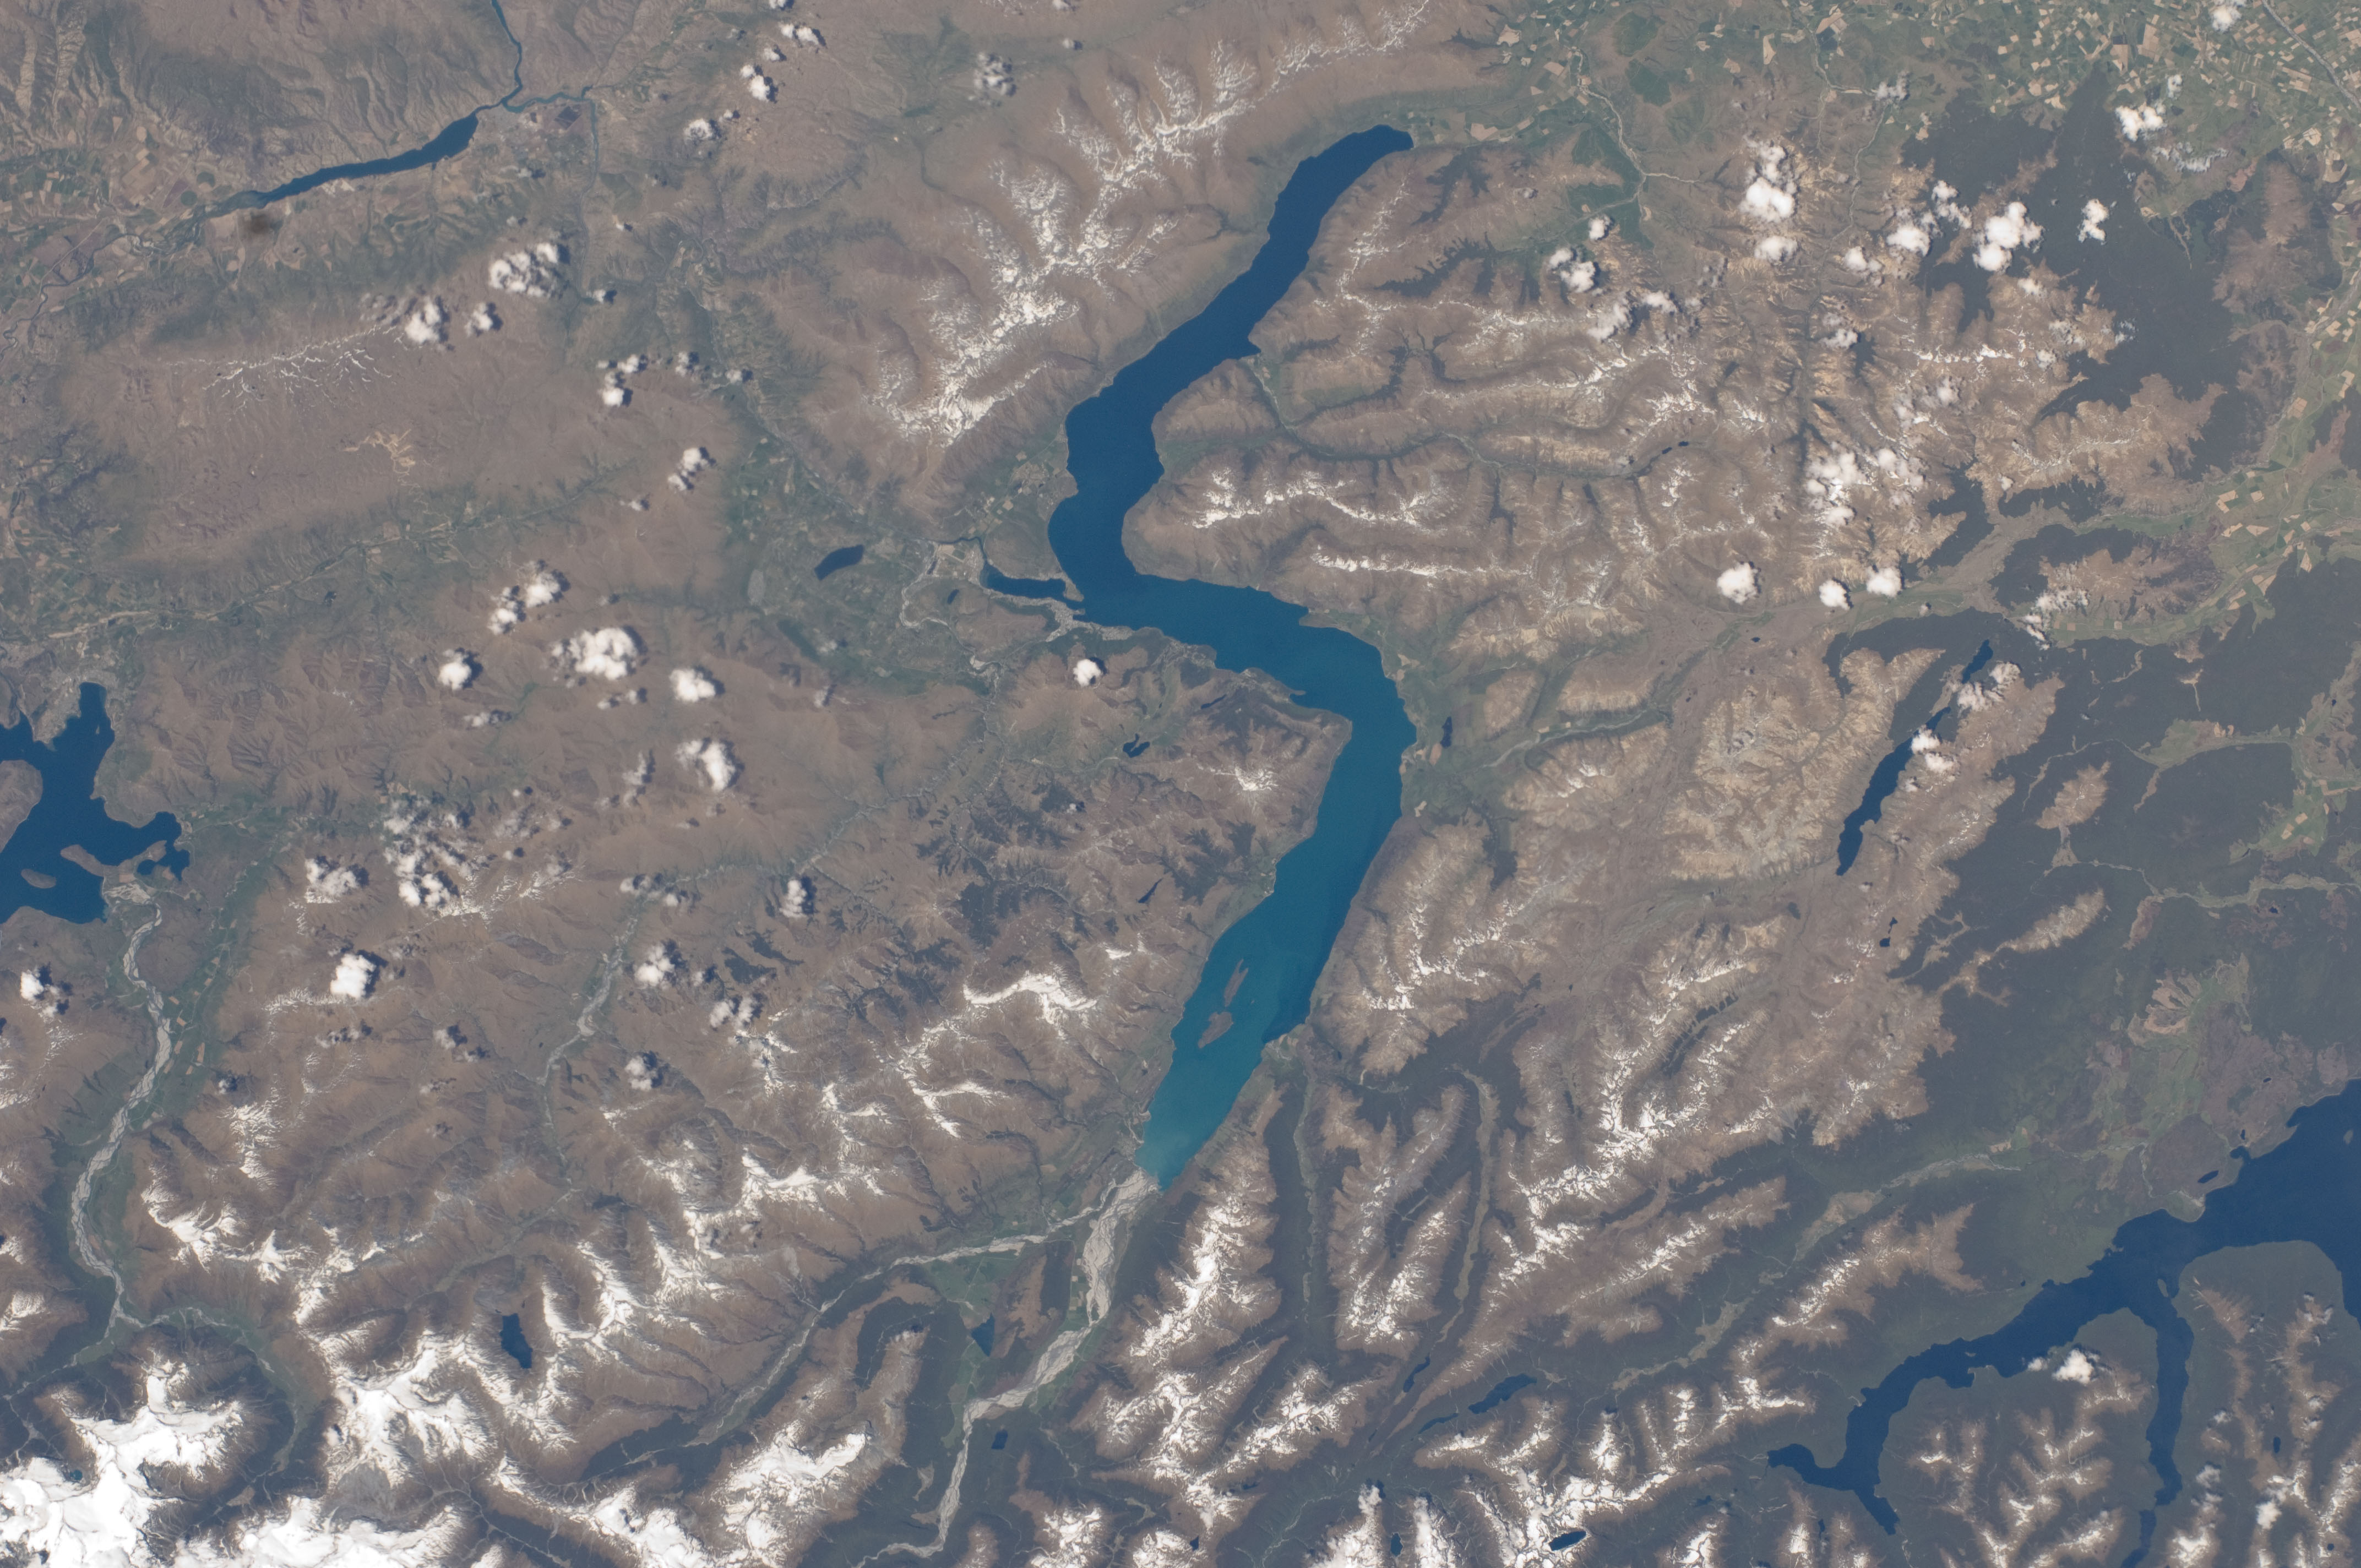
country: NEW ZEALAND-SI
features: LAKE WAKATIPU
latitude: -45.0
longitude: 168.5
